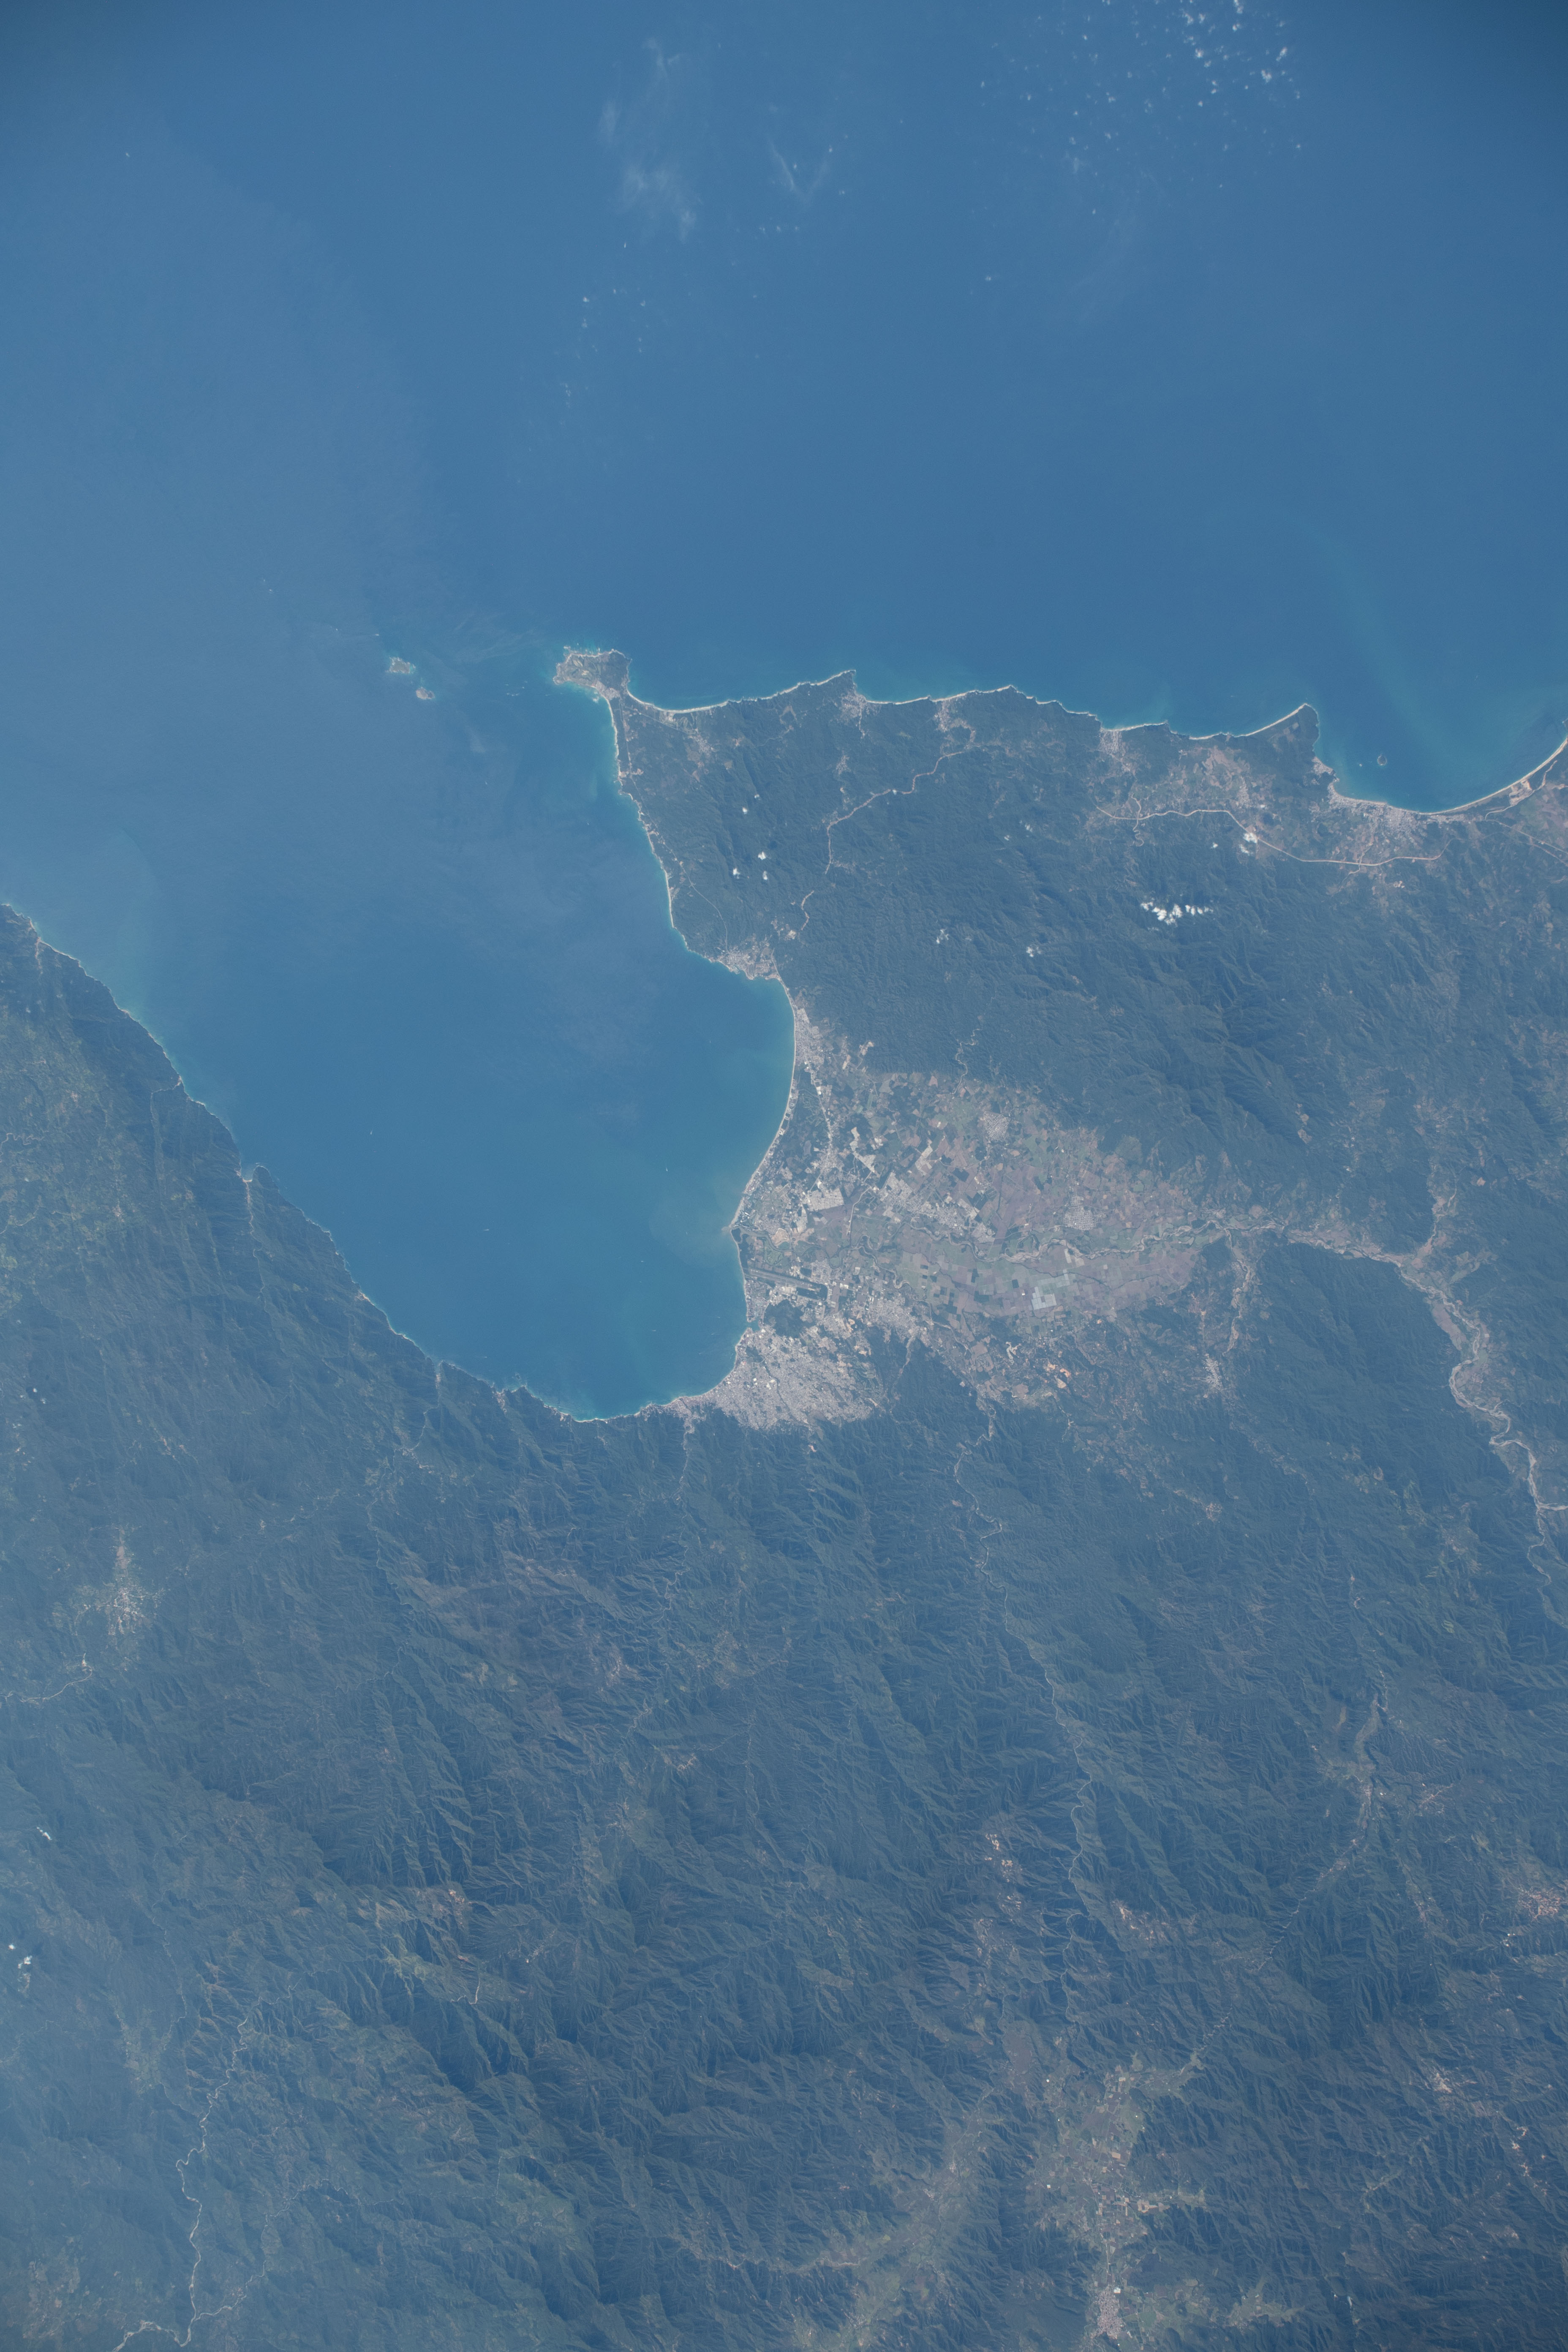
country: MEXICO
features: BANDERAS BAY, COAST, PUERTO VALLARTA
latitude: 20.7
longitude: -105.3
